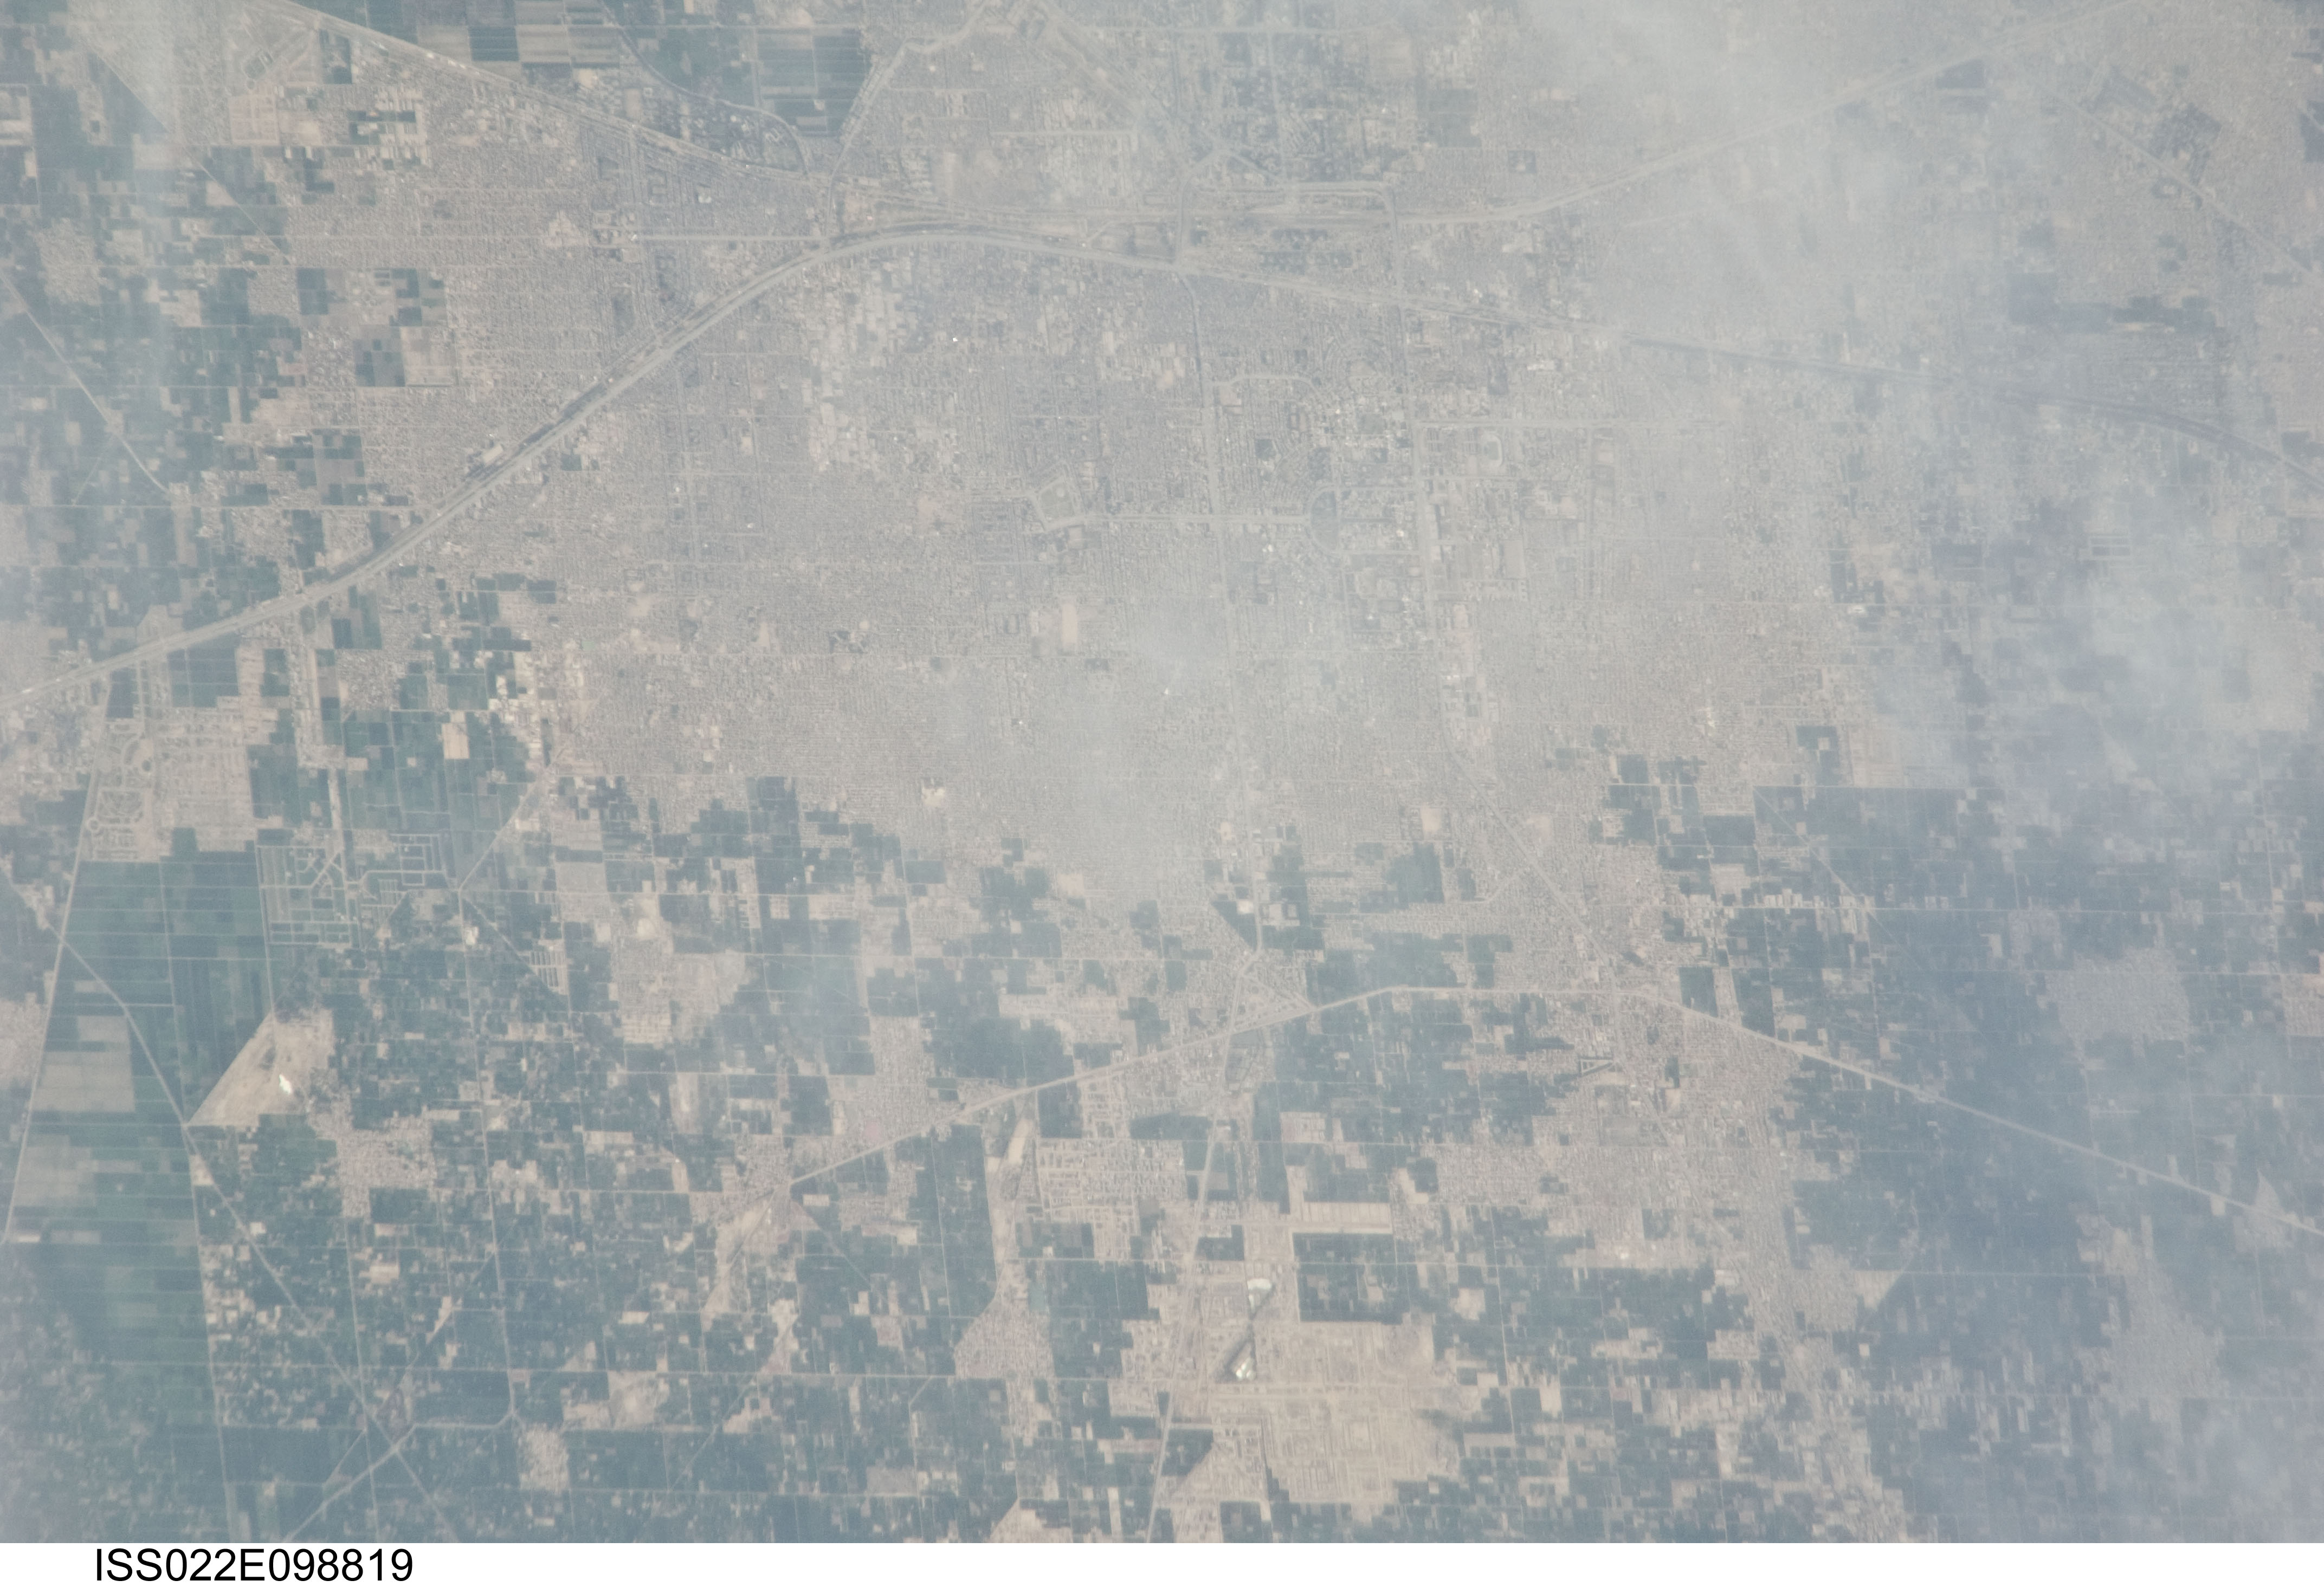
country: PAKISTAN
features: FAISALABAD, URBAN LAND COVER, AGR.
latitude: 31.4
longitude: 73.1
